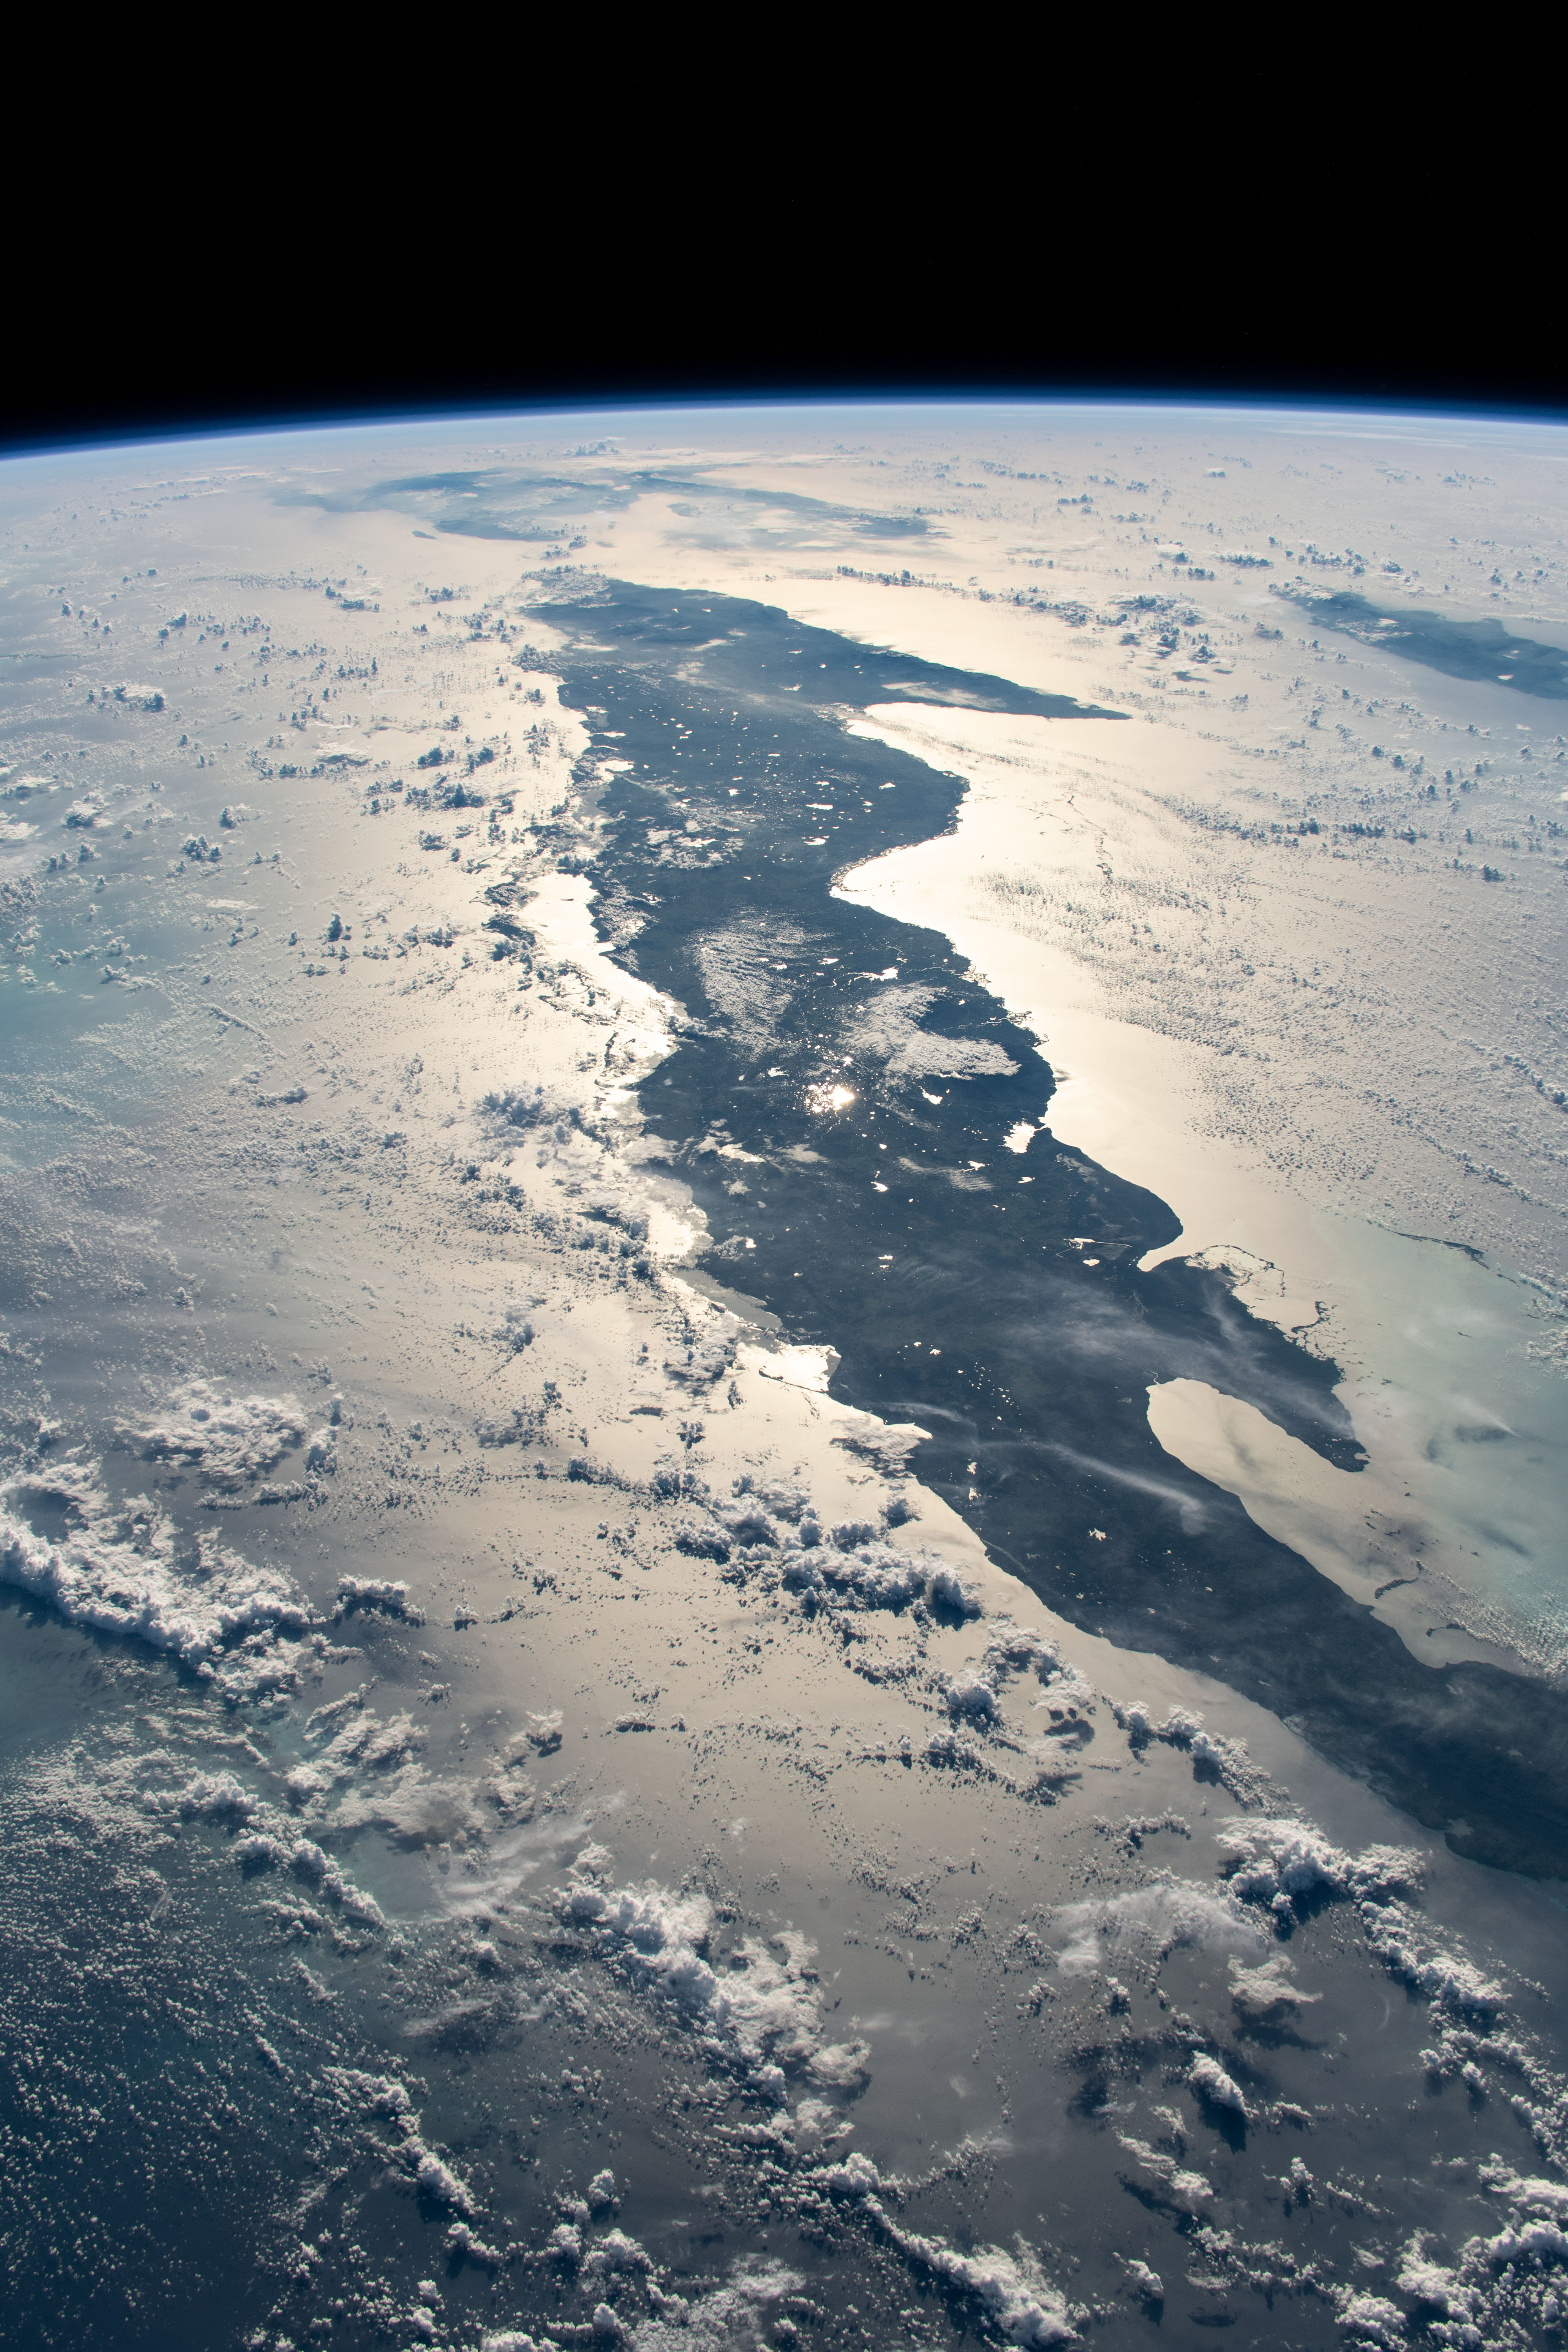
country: CUBA
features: CUBA
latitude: 22.5
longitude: -80.5
